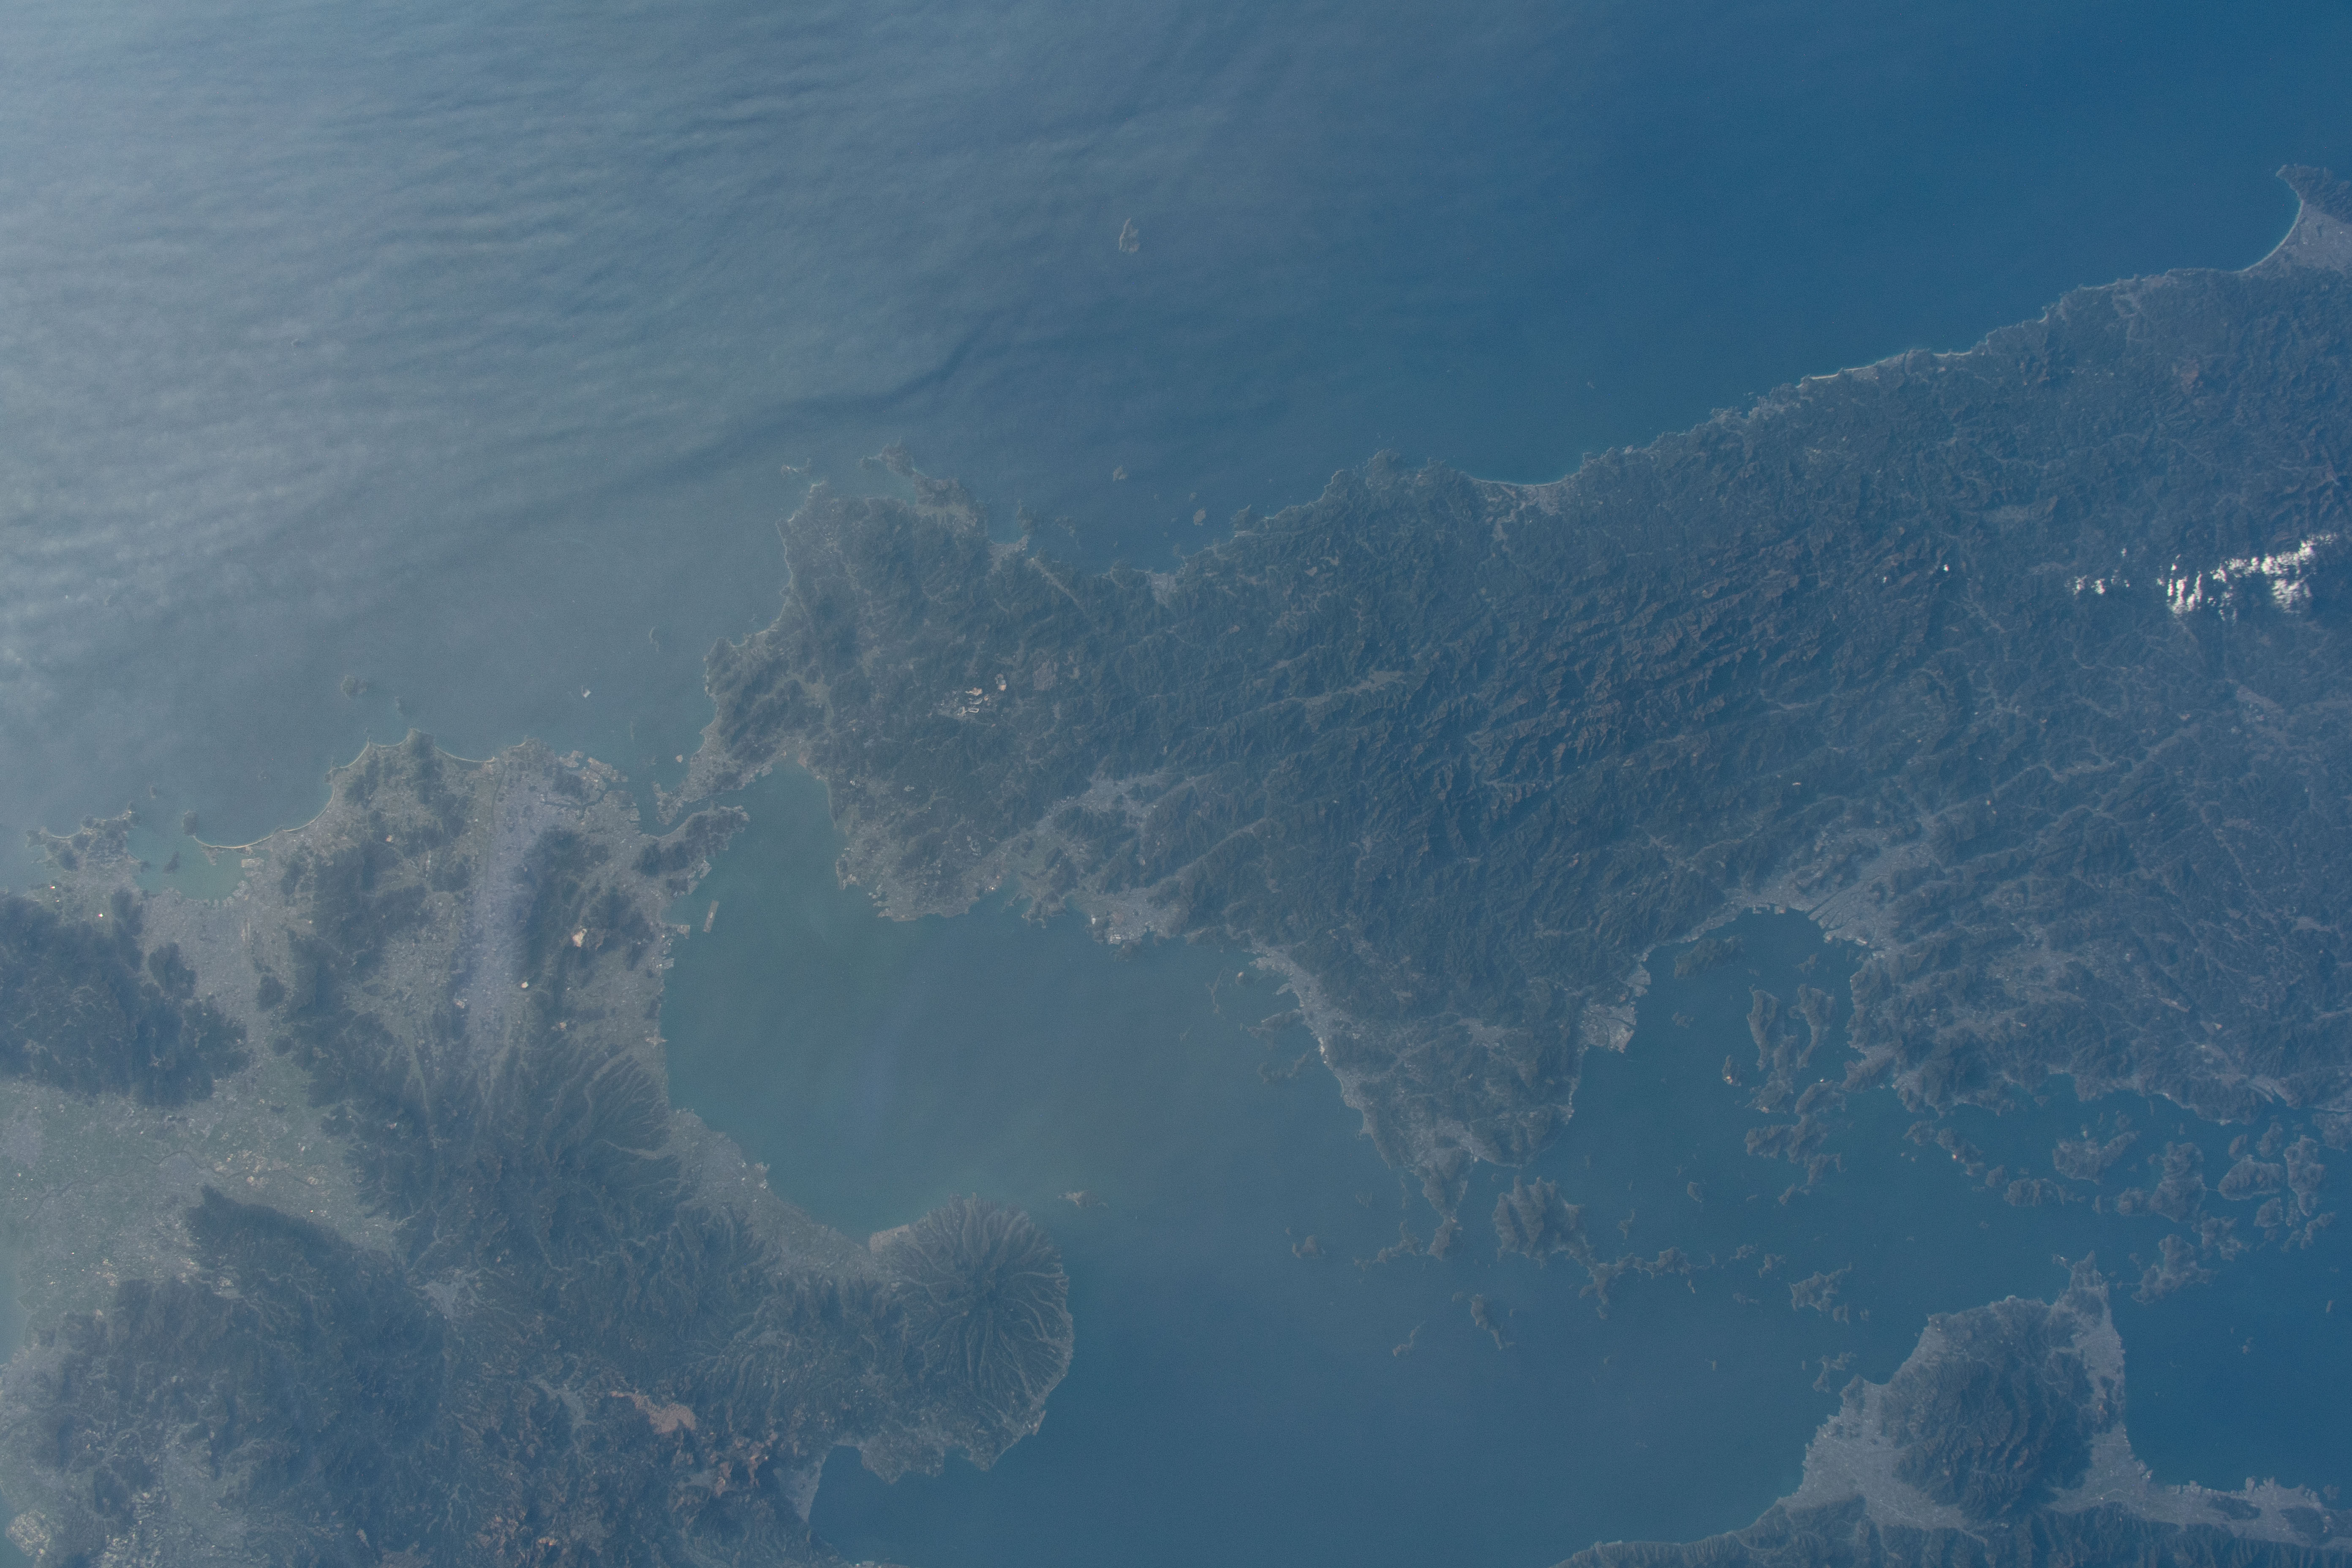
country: JAPAN
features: KITAKYUSHU, NAGATO, MATSUYAMA
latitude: 34.0
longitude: 131.5
